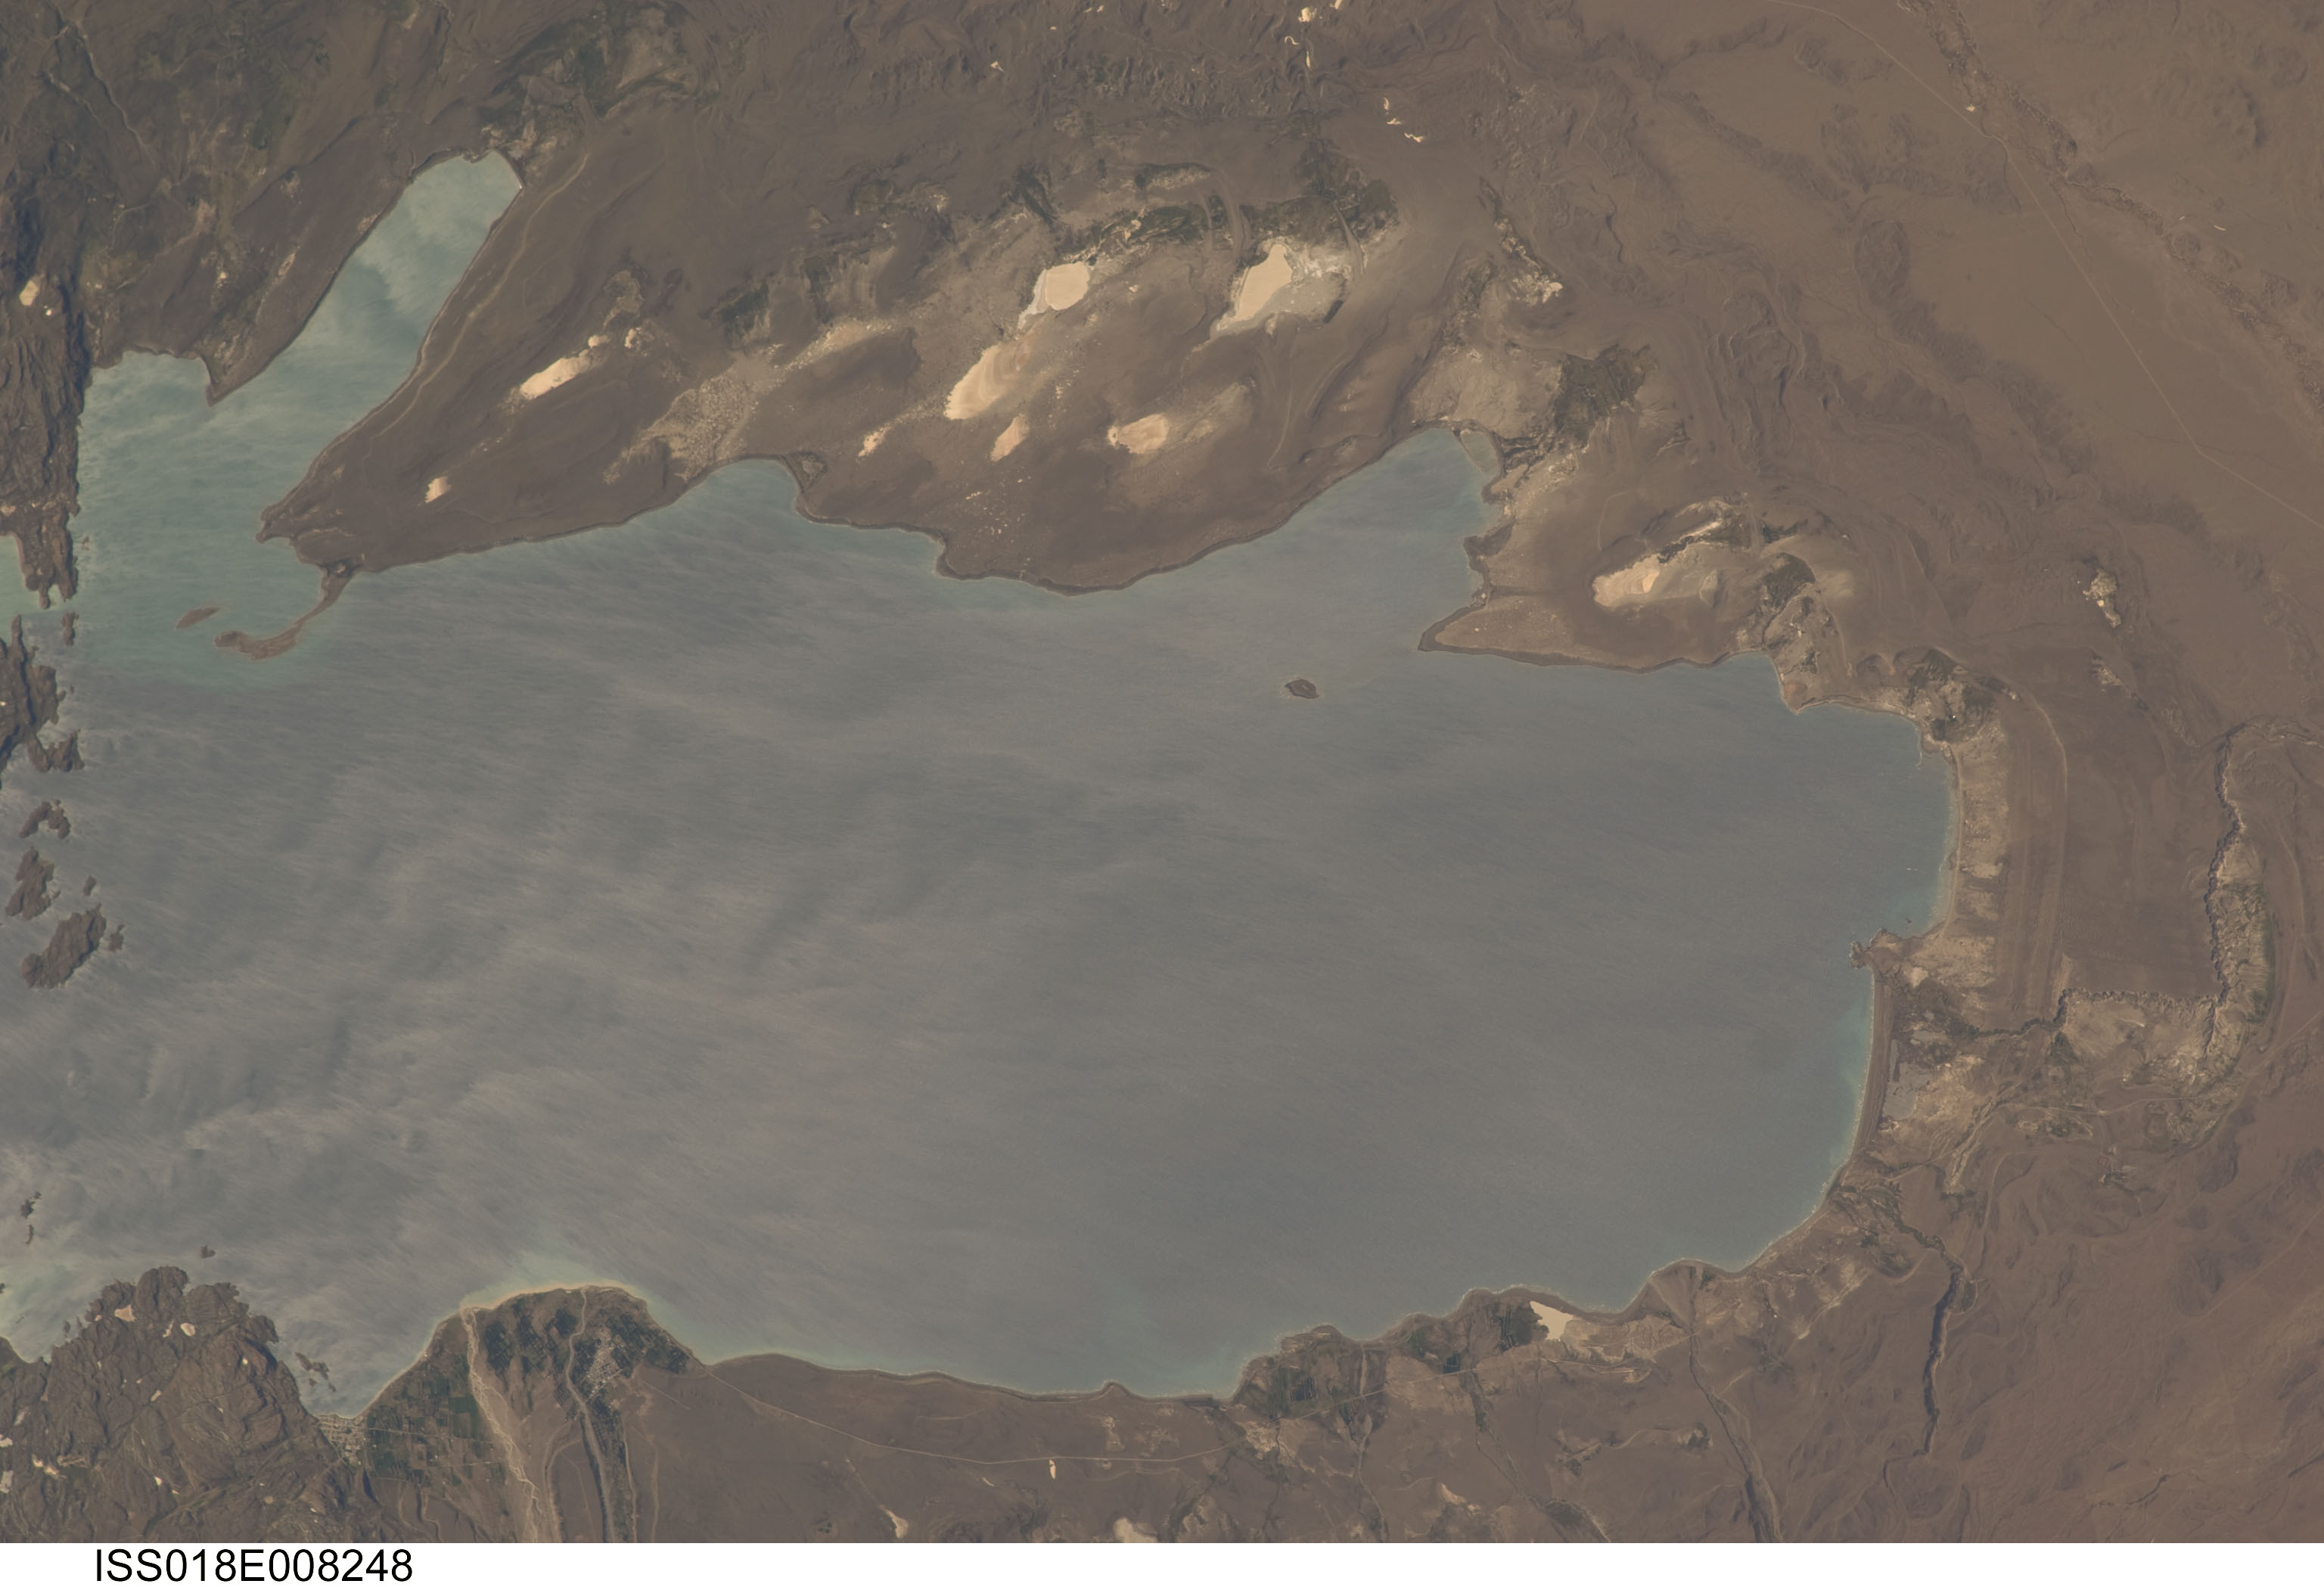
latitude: -47.2
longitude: -71.3
